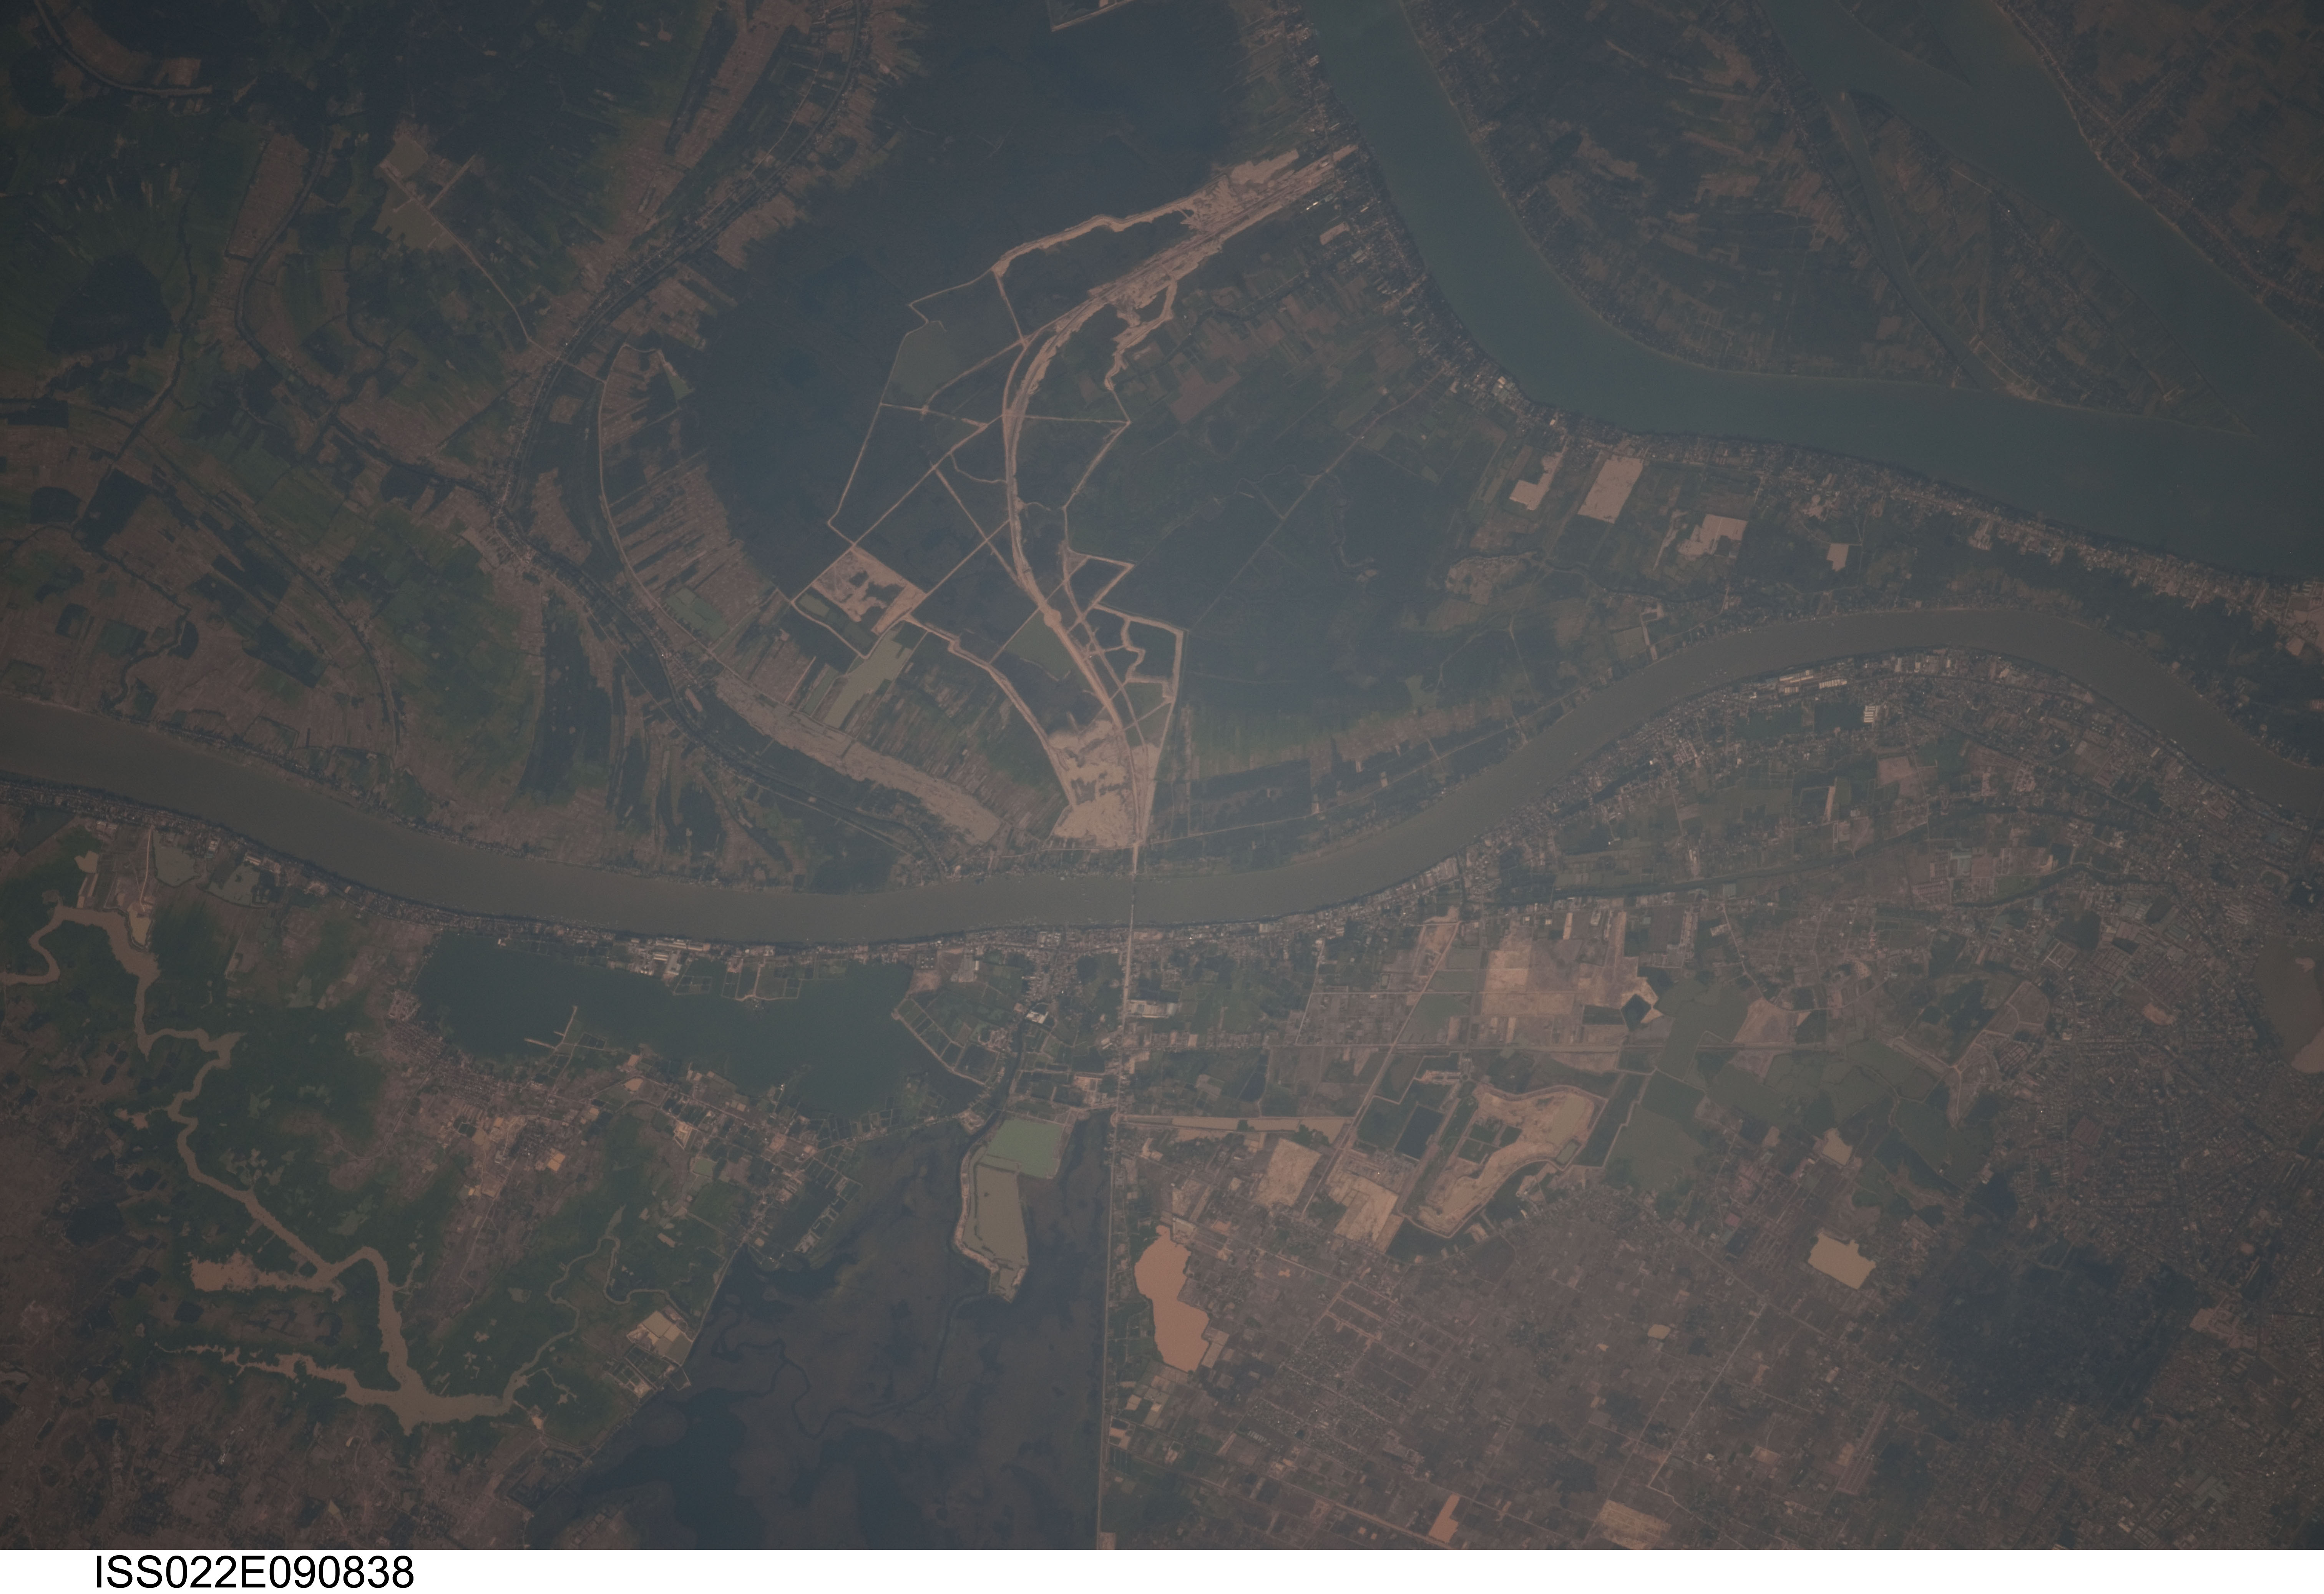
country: CAMBODIA
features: PHNOM PENH, SAP R., MEKONG RIVER
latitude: 11.7
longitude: 104.9
